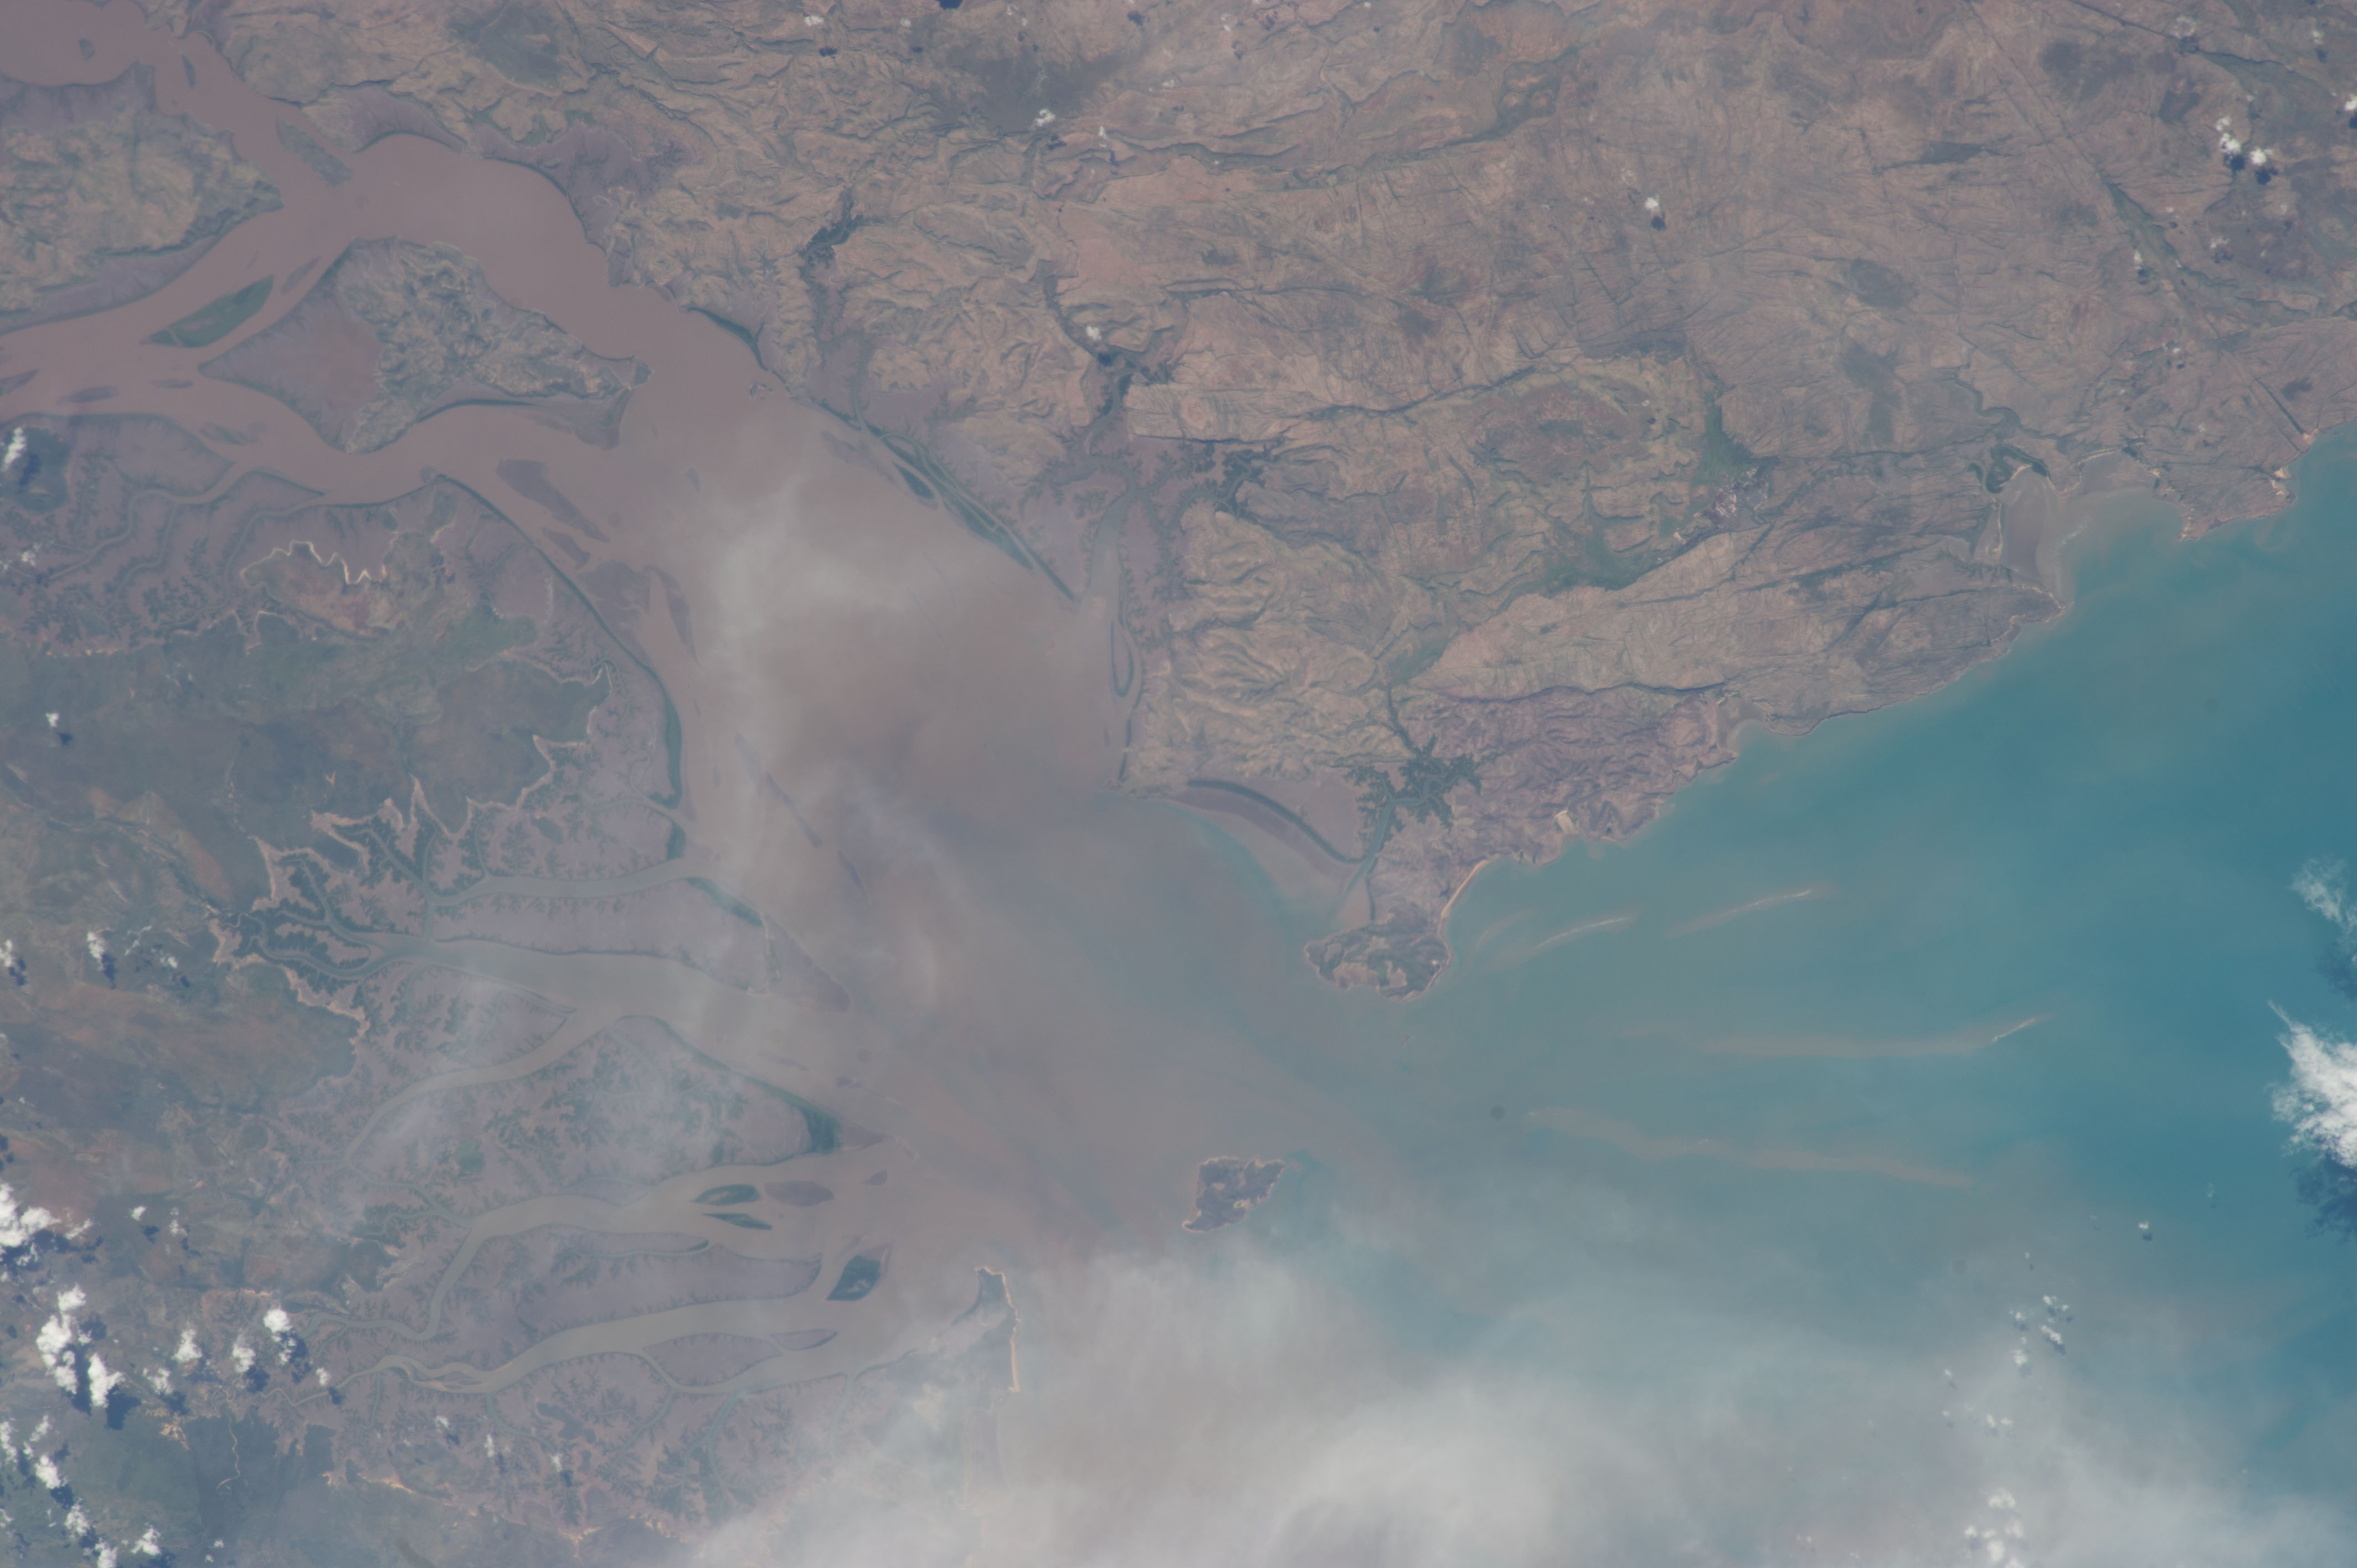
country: AUSTRALIA-WA
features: CAMBRIDGE GULF, SED., TIMOR SEA, LACROSSE I., ADOLPHUS I., MANGROVE, DRAIN.
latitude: -14.8
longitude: 128.2
